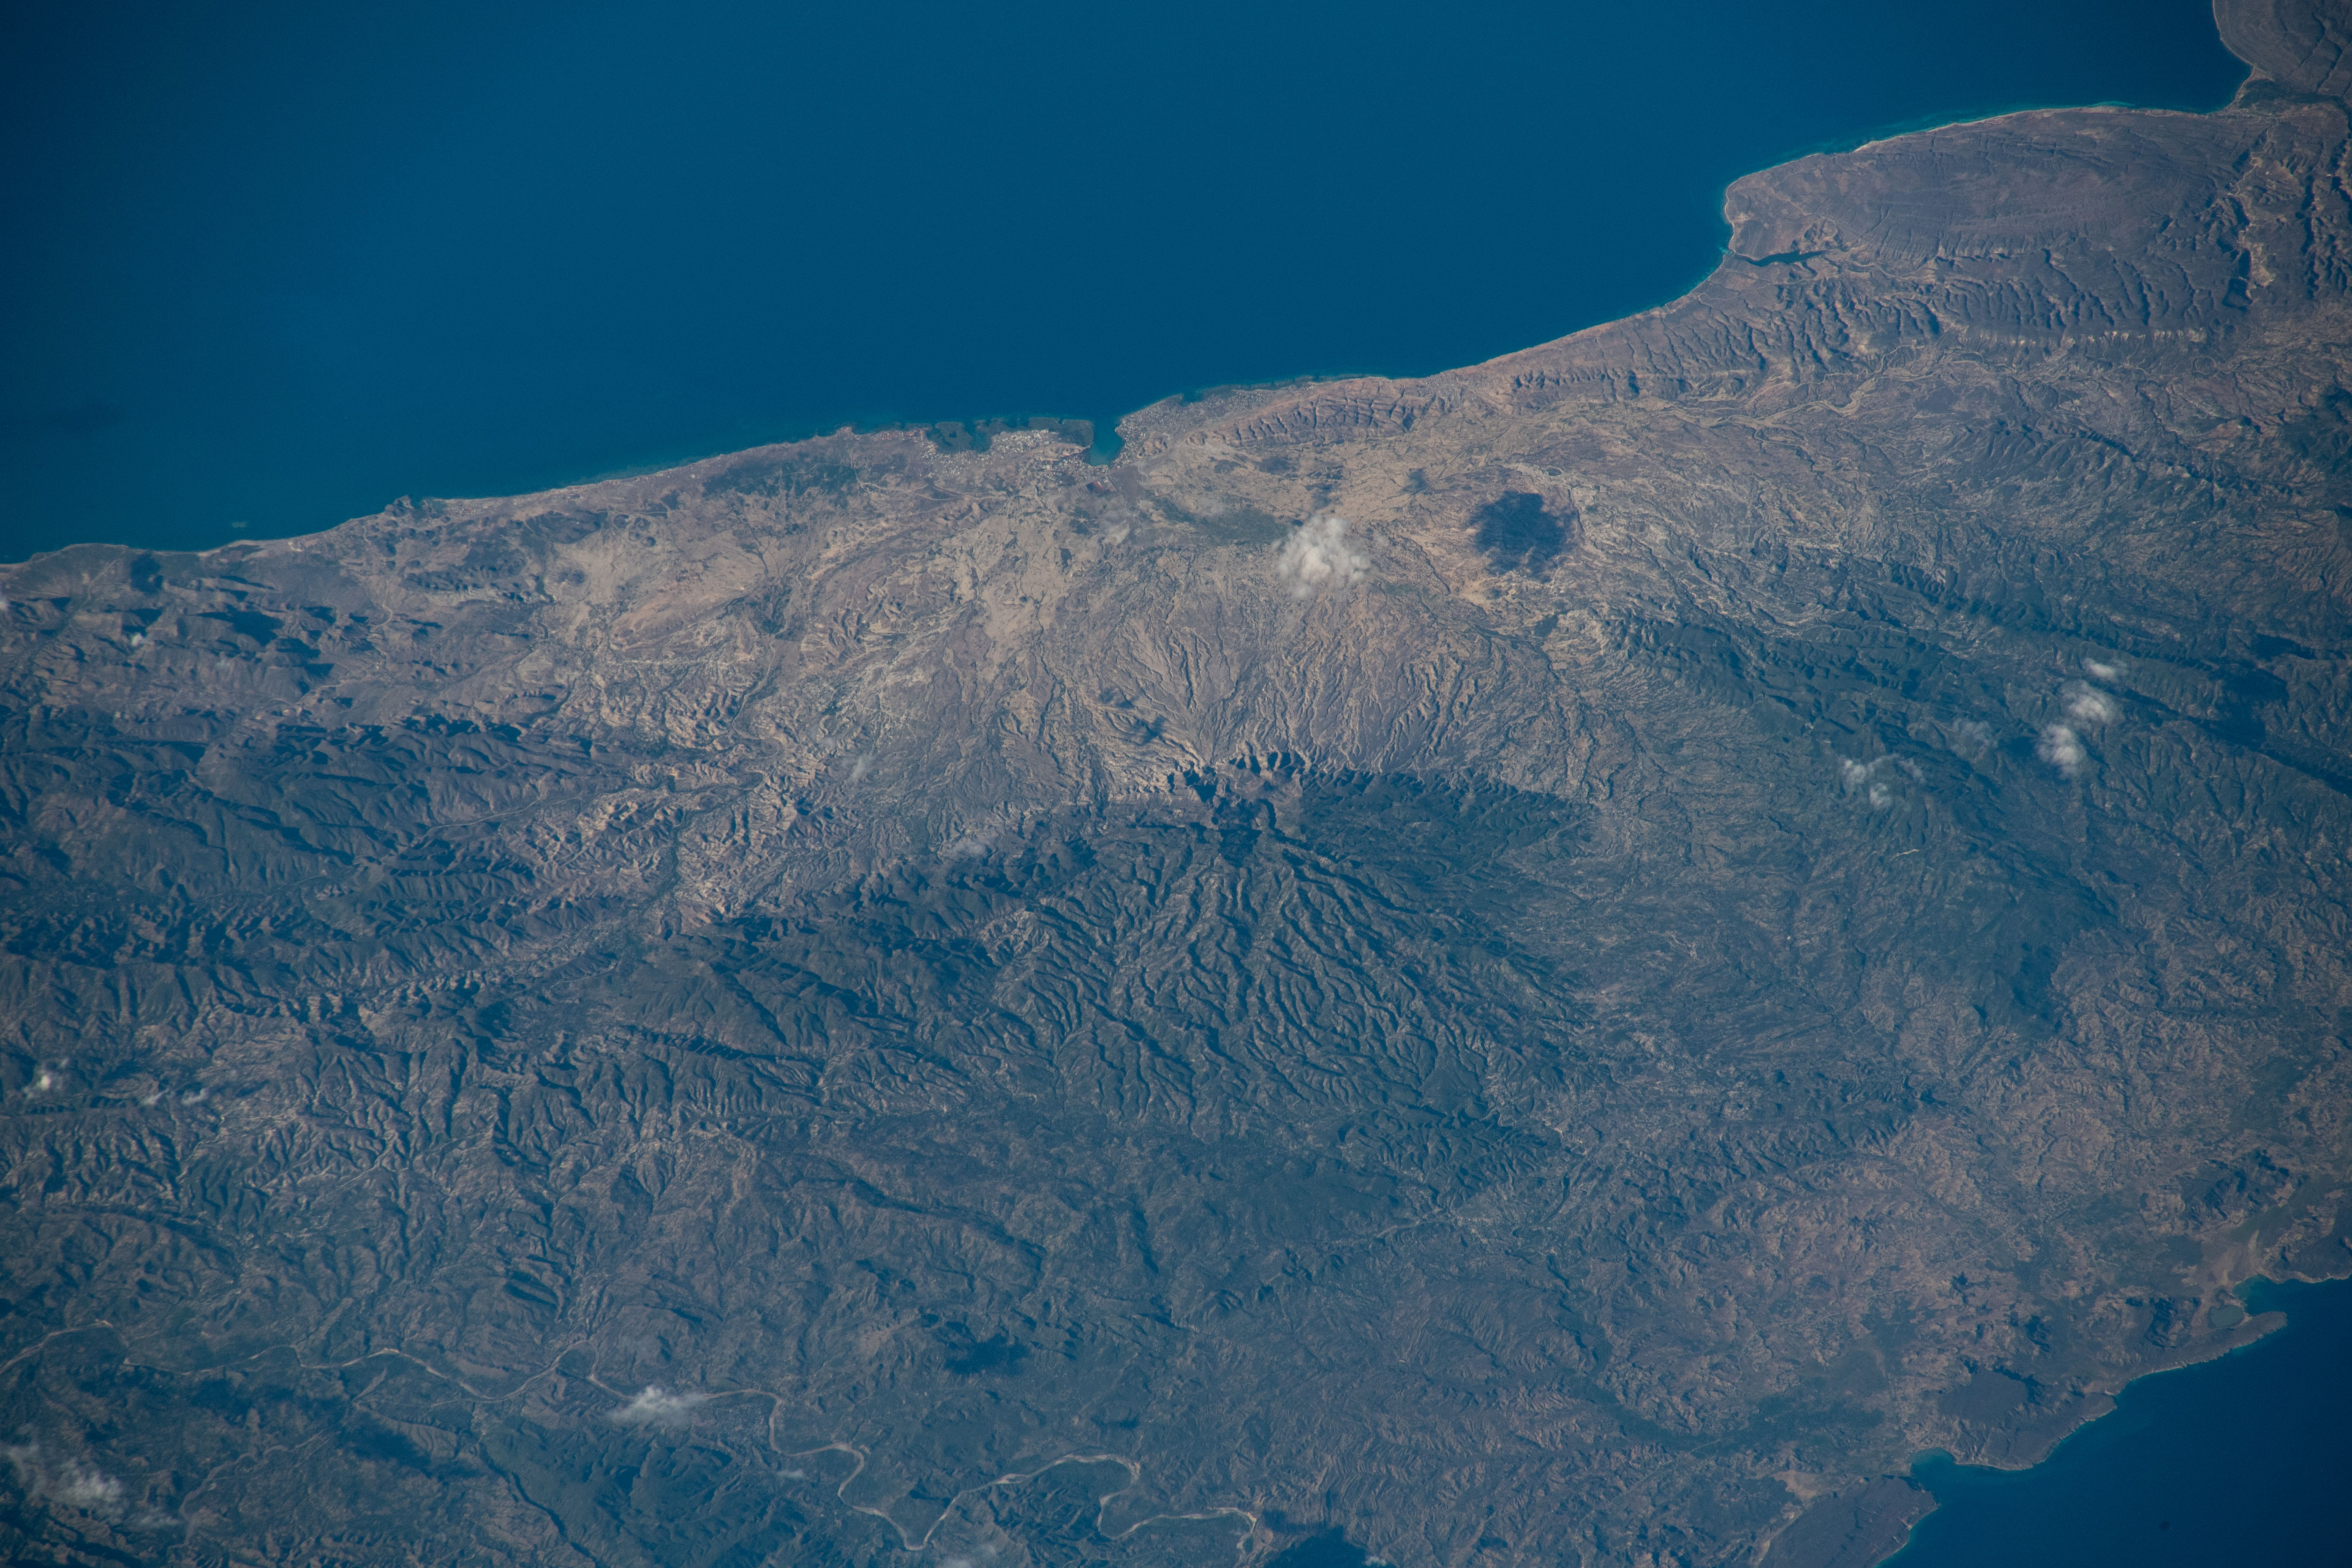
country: HAITI
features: GULF OF GONAVE, PETIT PORT-A-PIMENT HAITI
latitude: 19.7
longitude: -73.0
